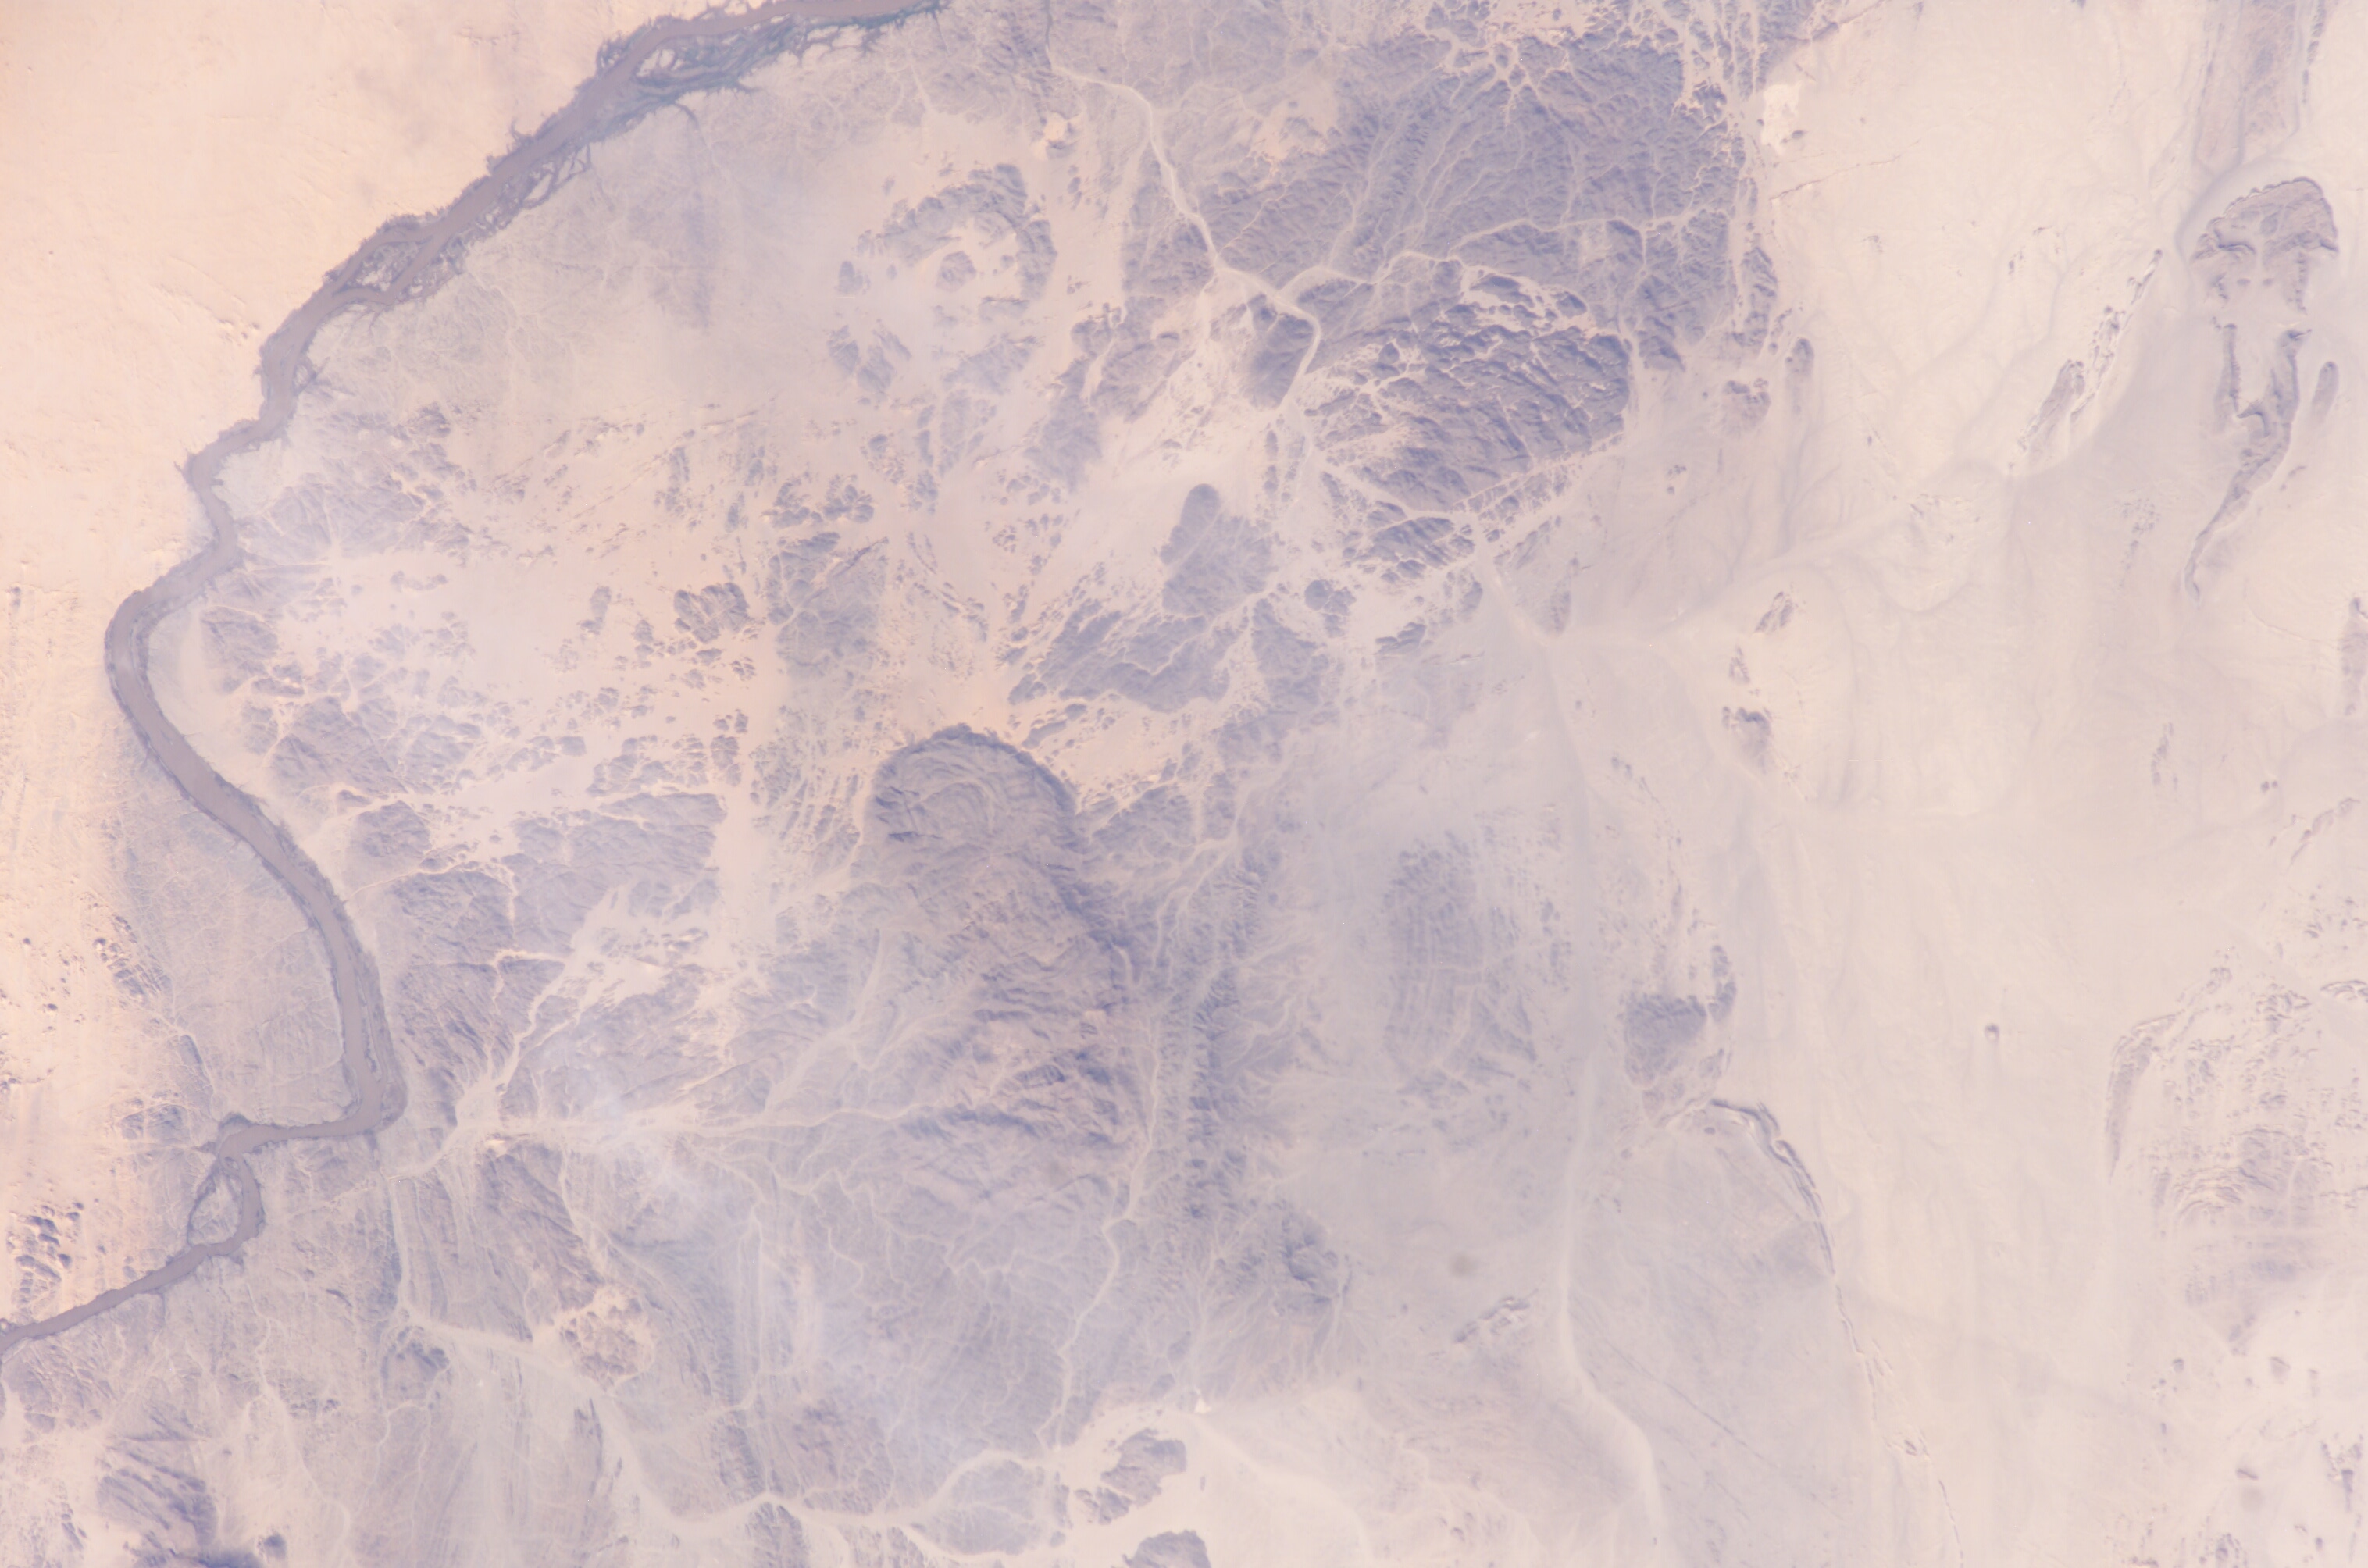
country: SUDAN
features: RIVER NILE, DARK HILLS
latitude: 21.0
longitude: 31.0
